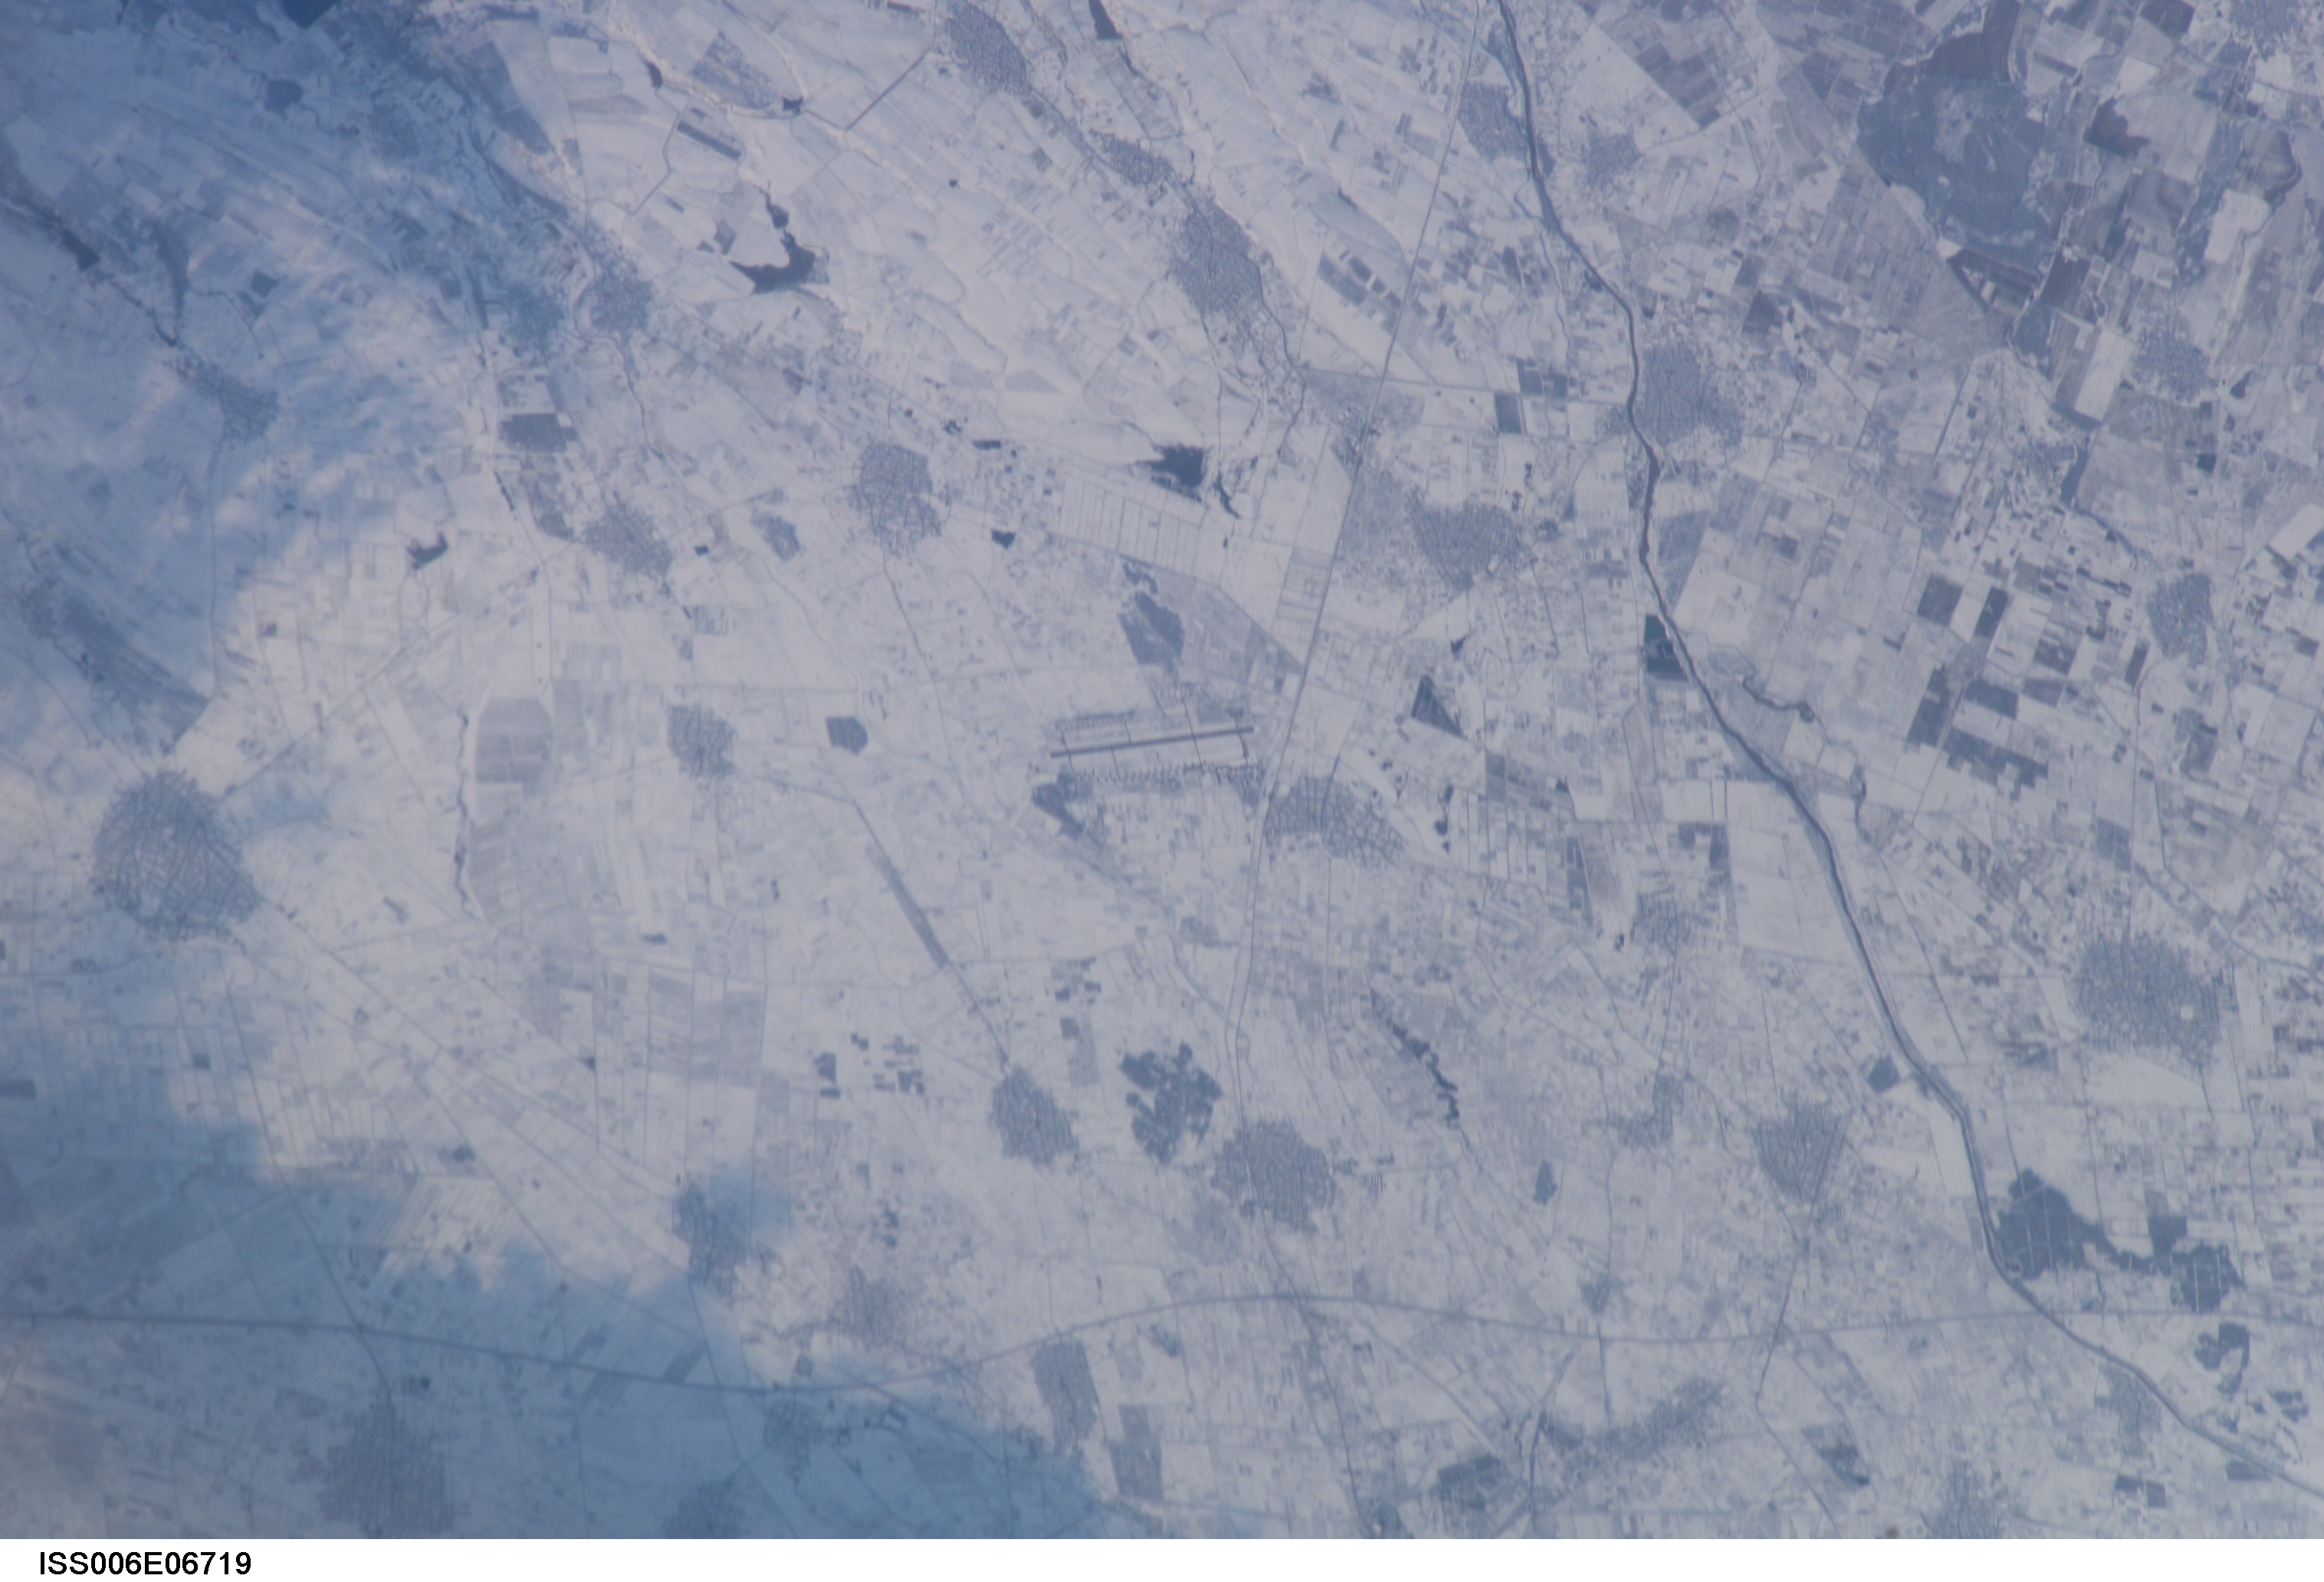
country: BULGARIA
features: PLOVDIV AIRPORT, SNOW, AGR.
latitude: 42.5
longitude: 24.5
